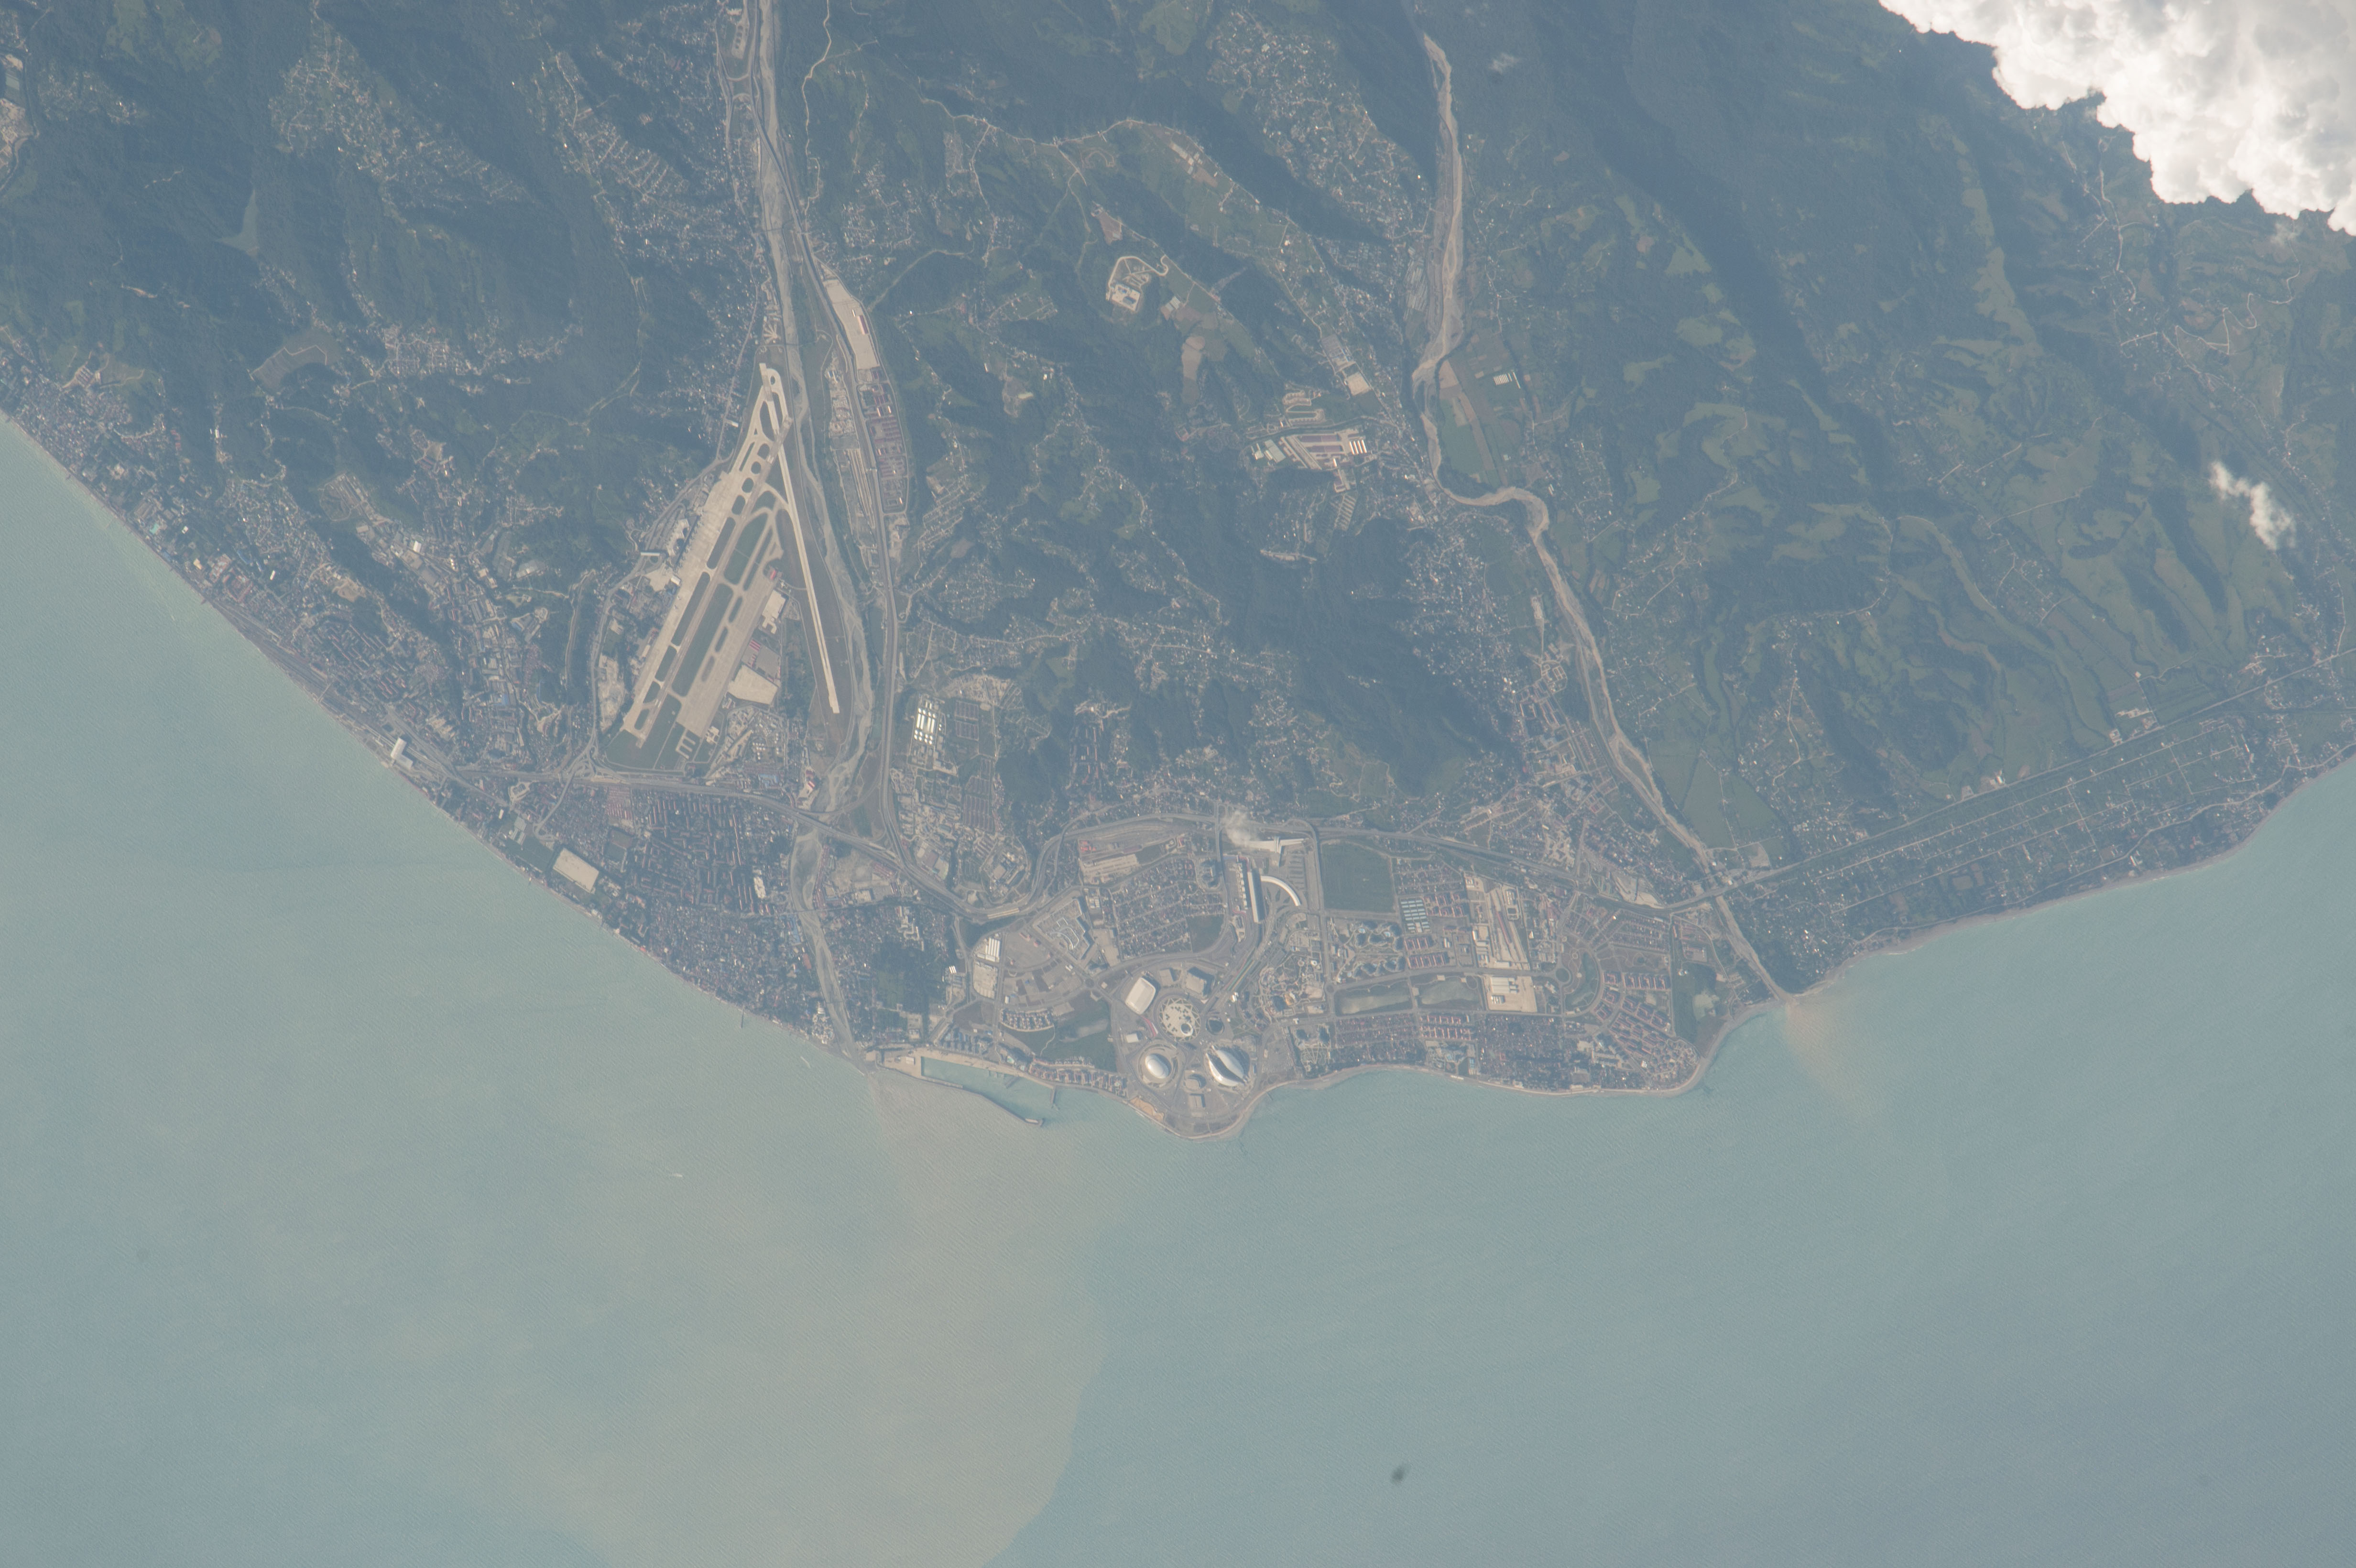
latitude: 43.4
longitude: 40.0
